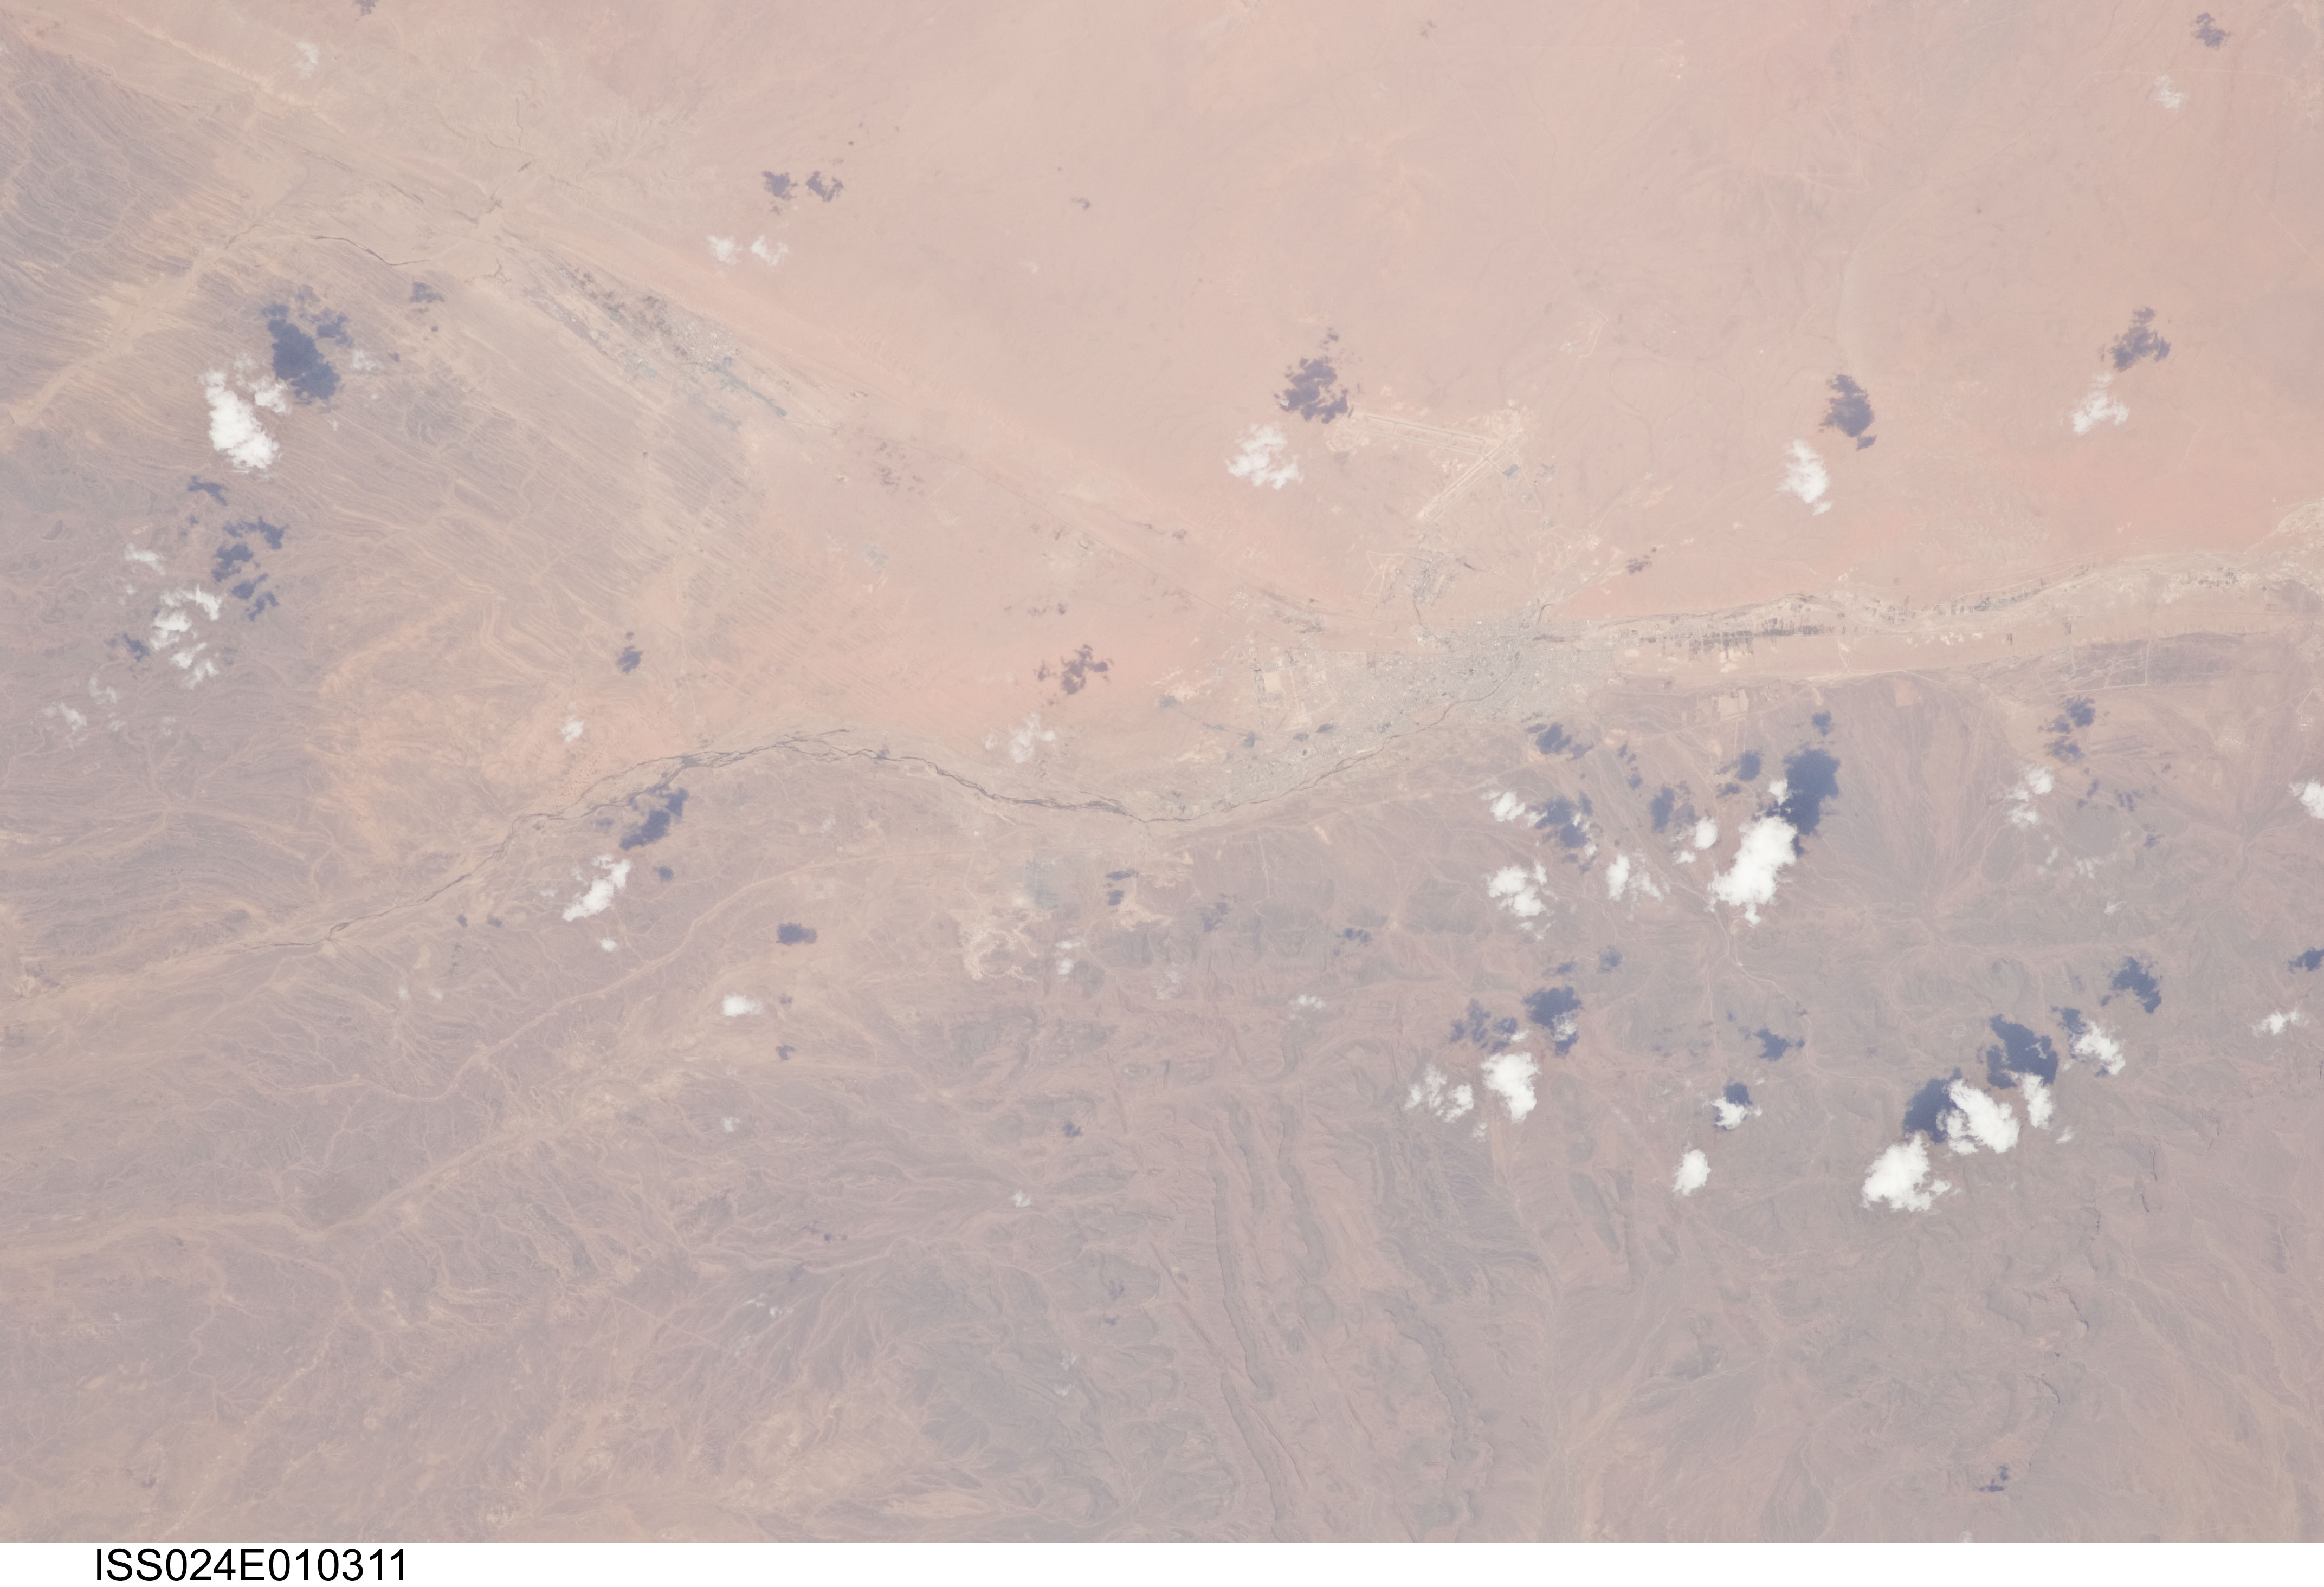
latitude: 31.5
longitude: -2.3
